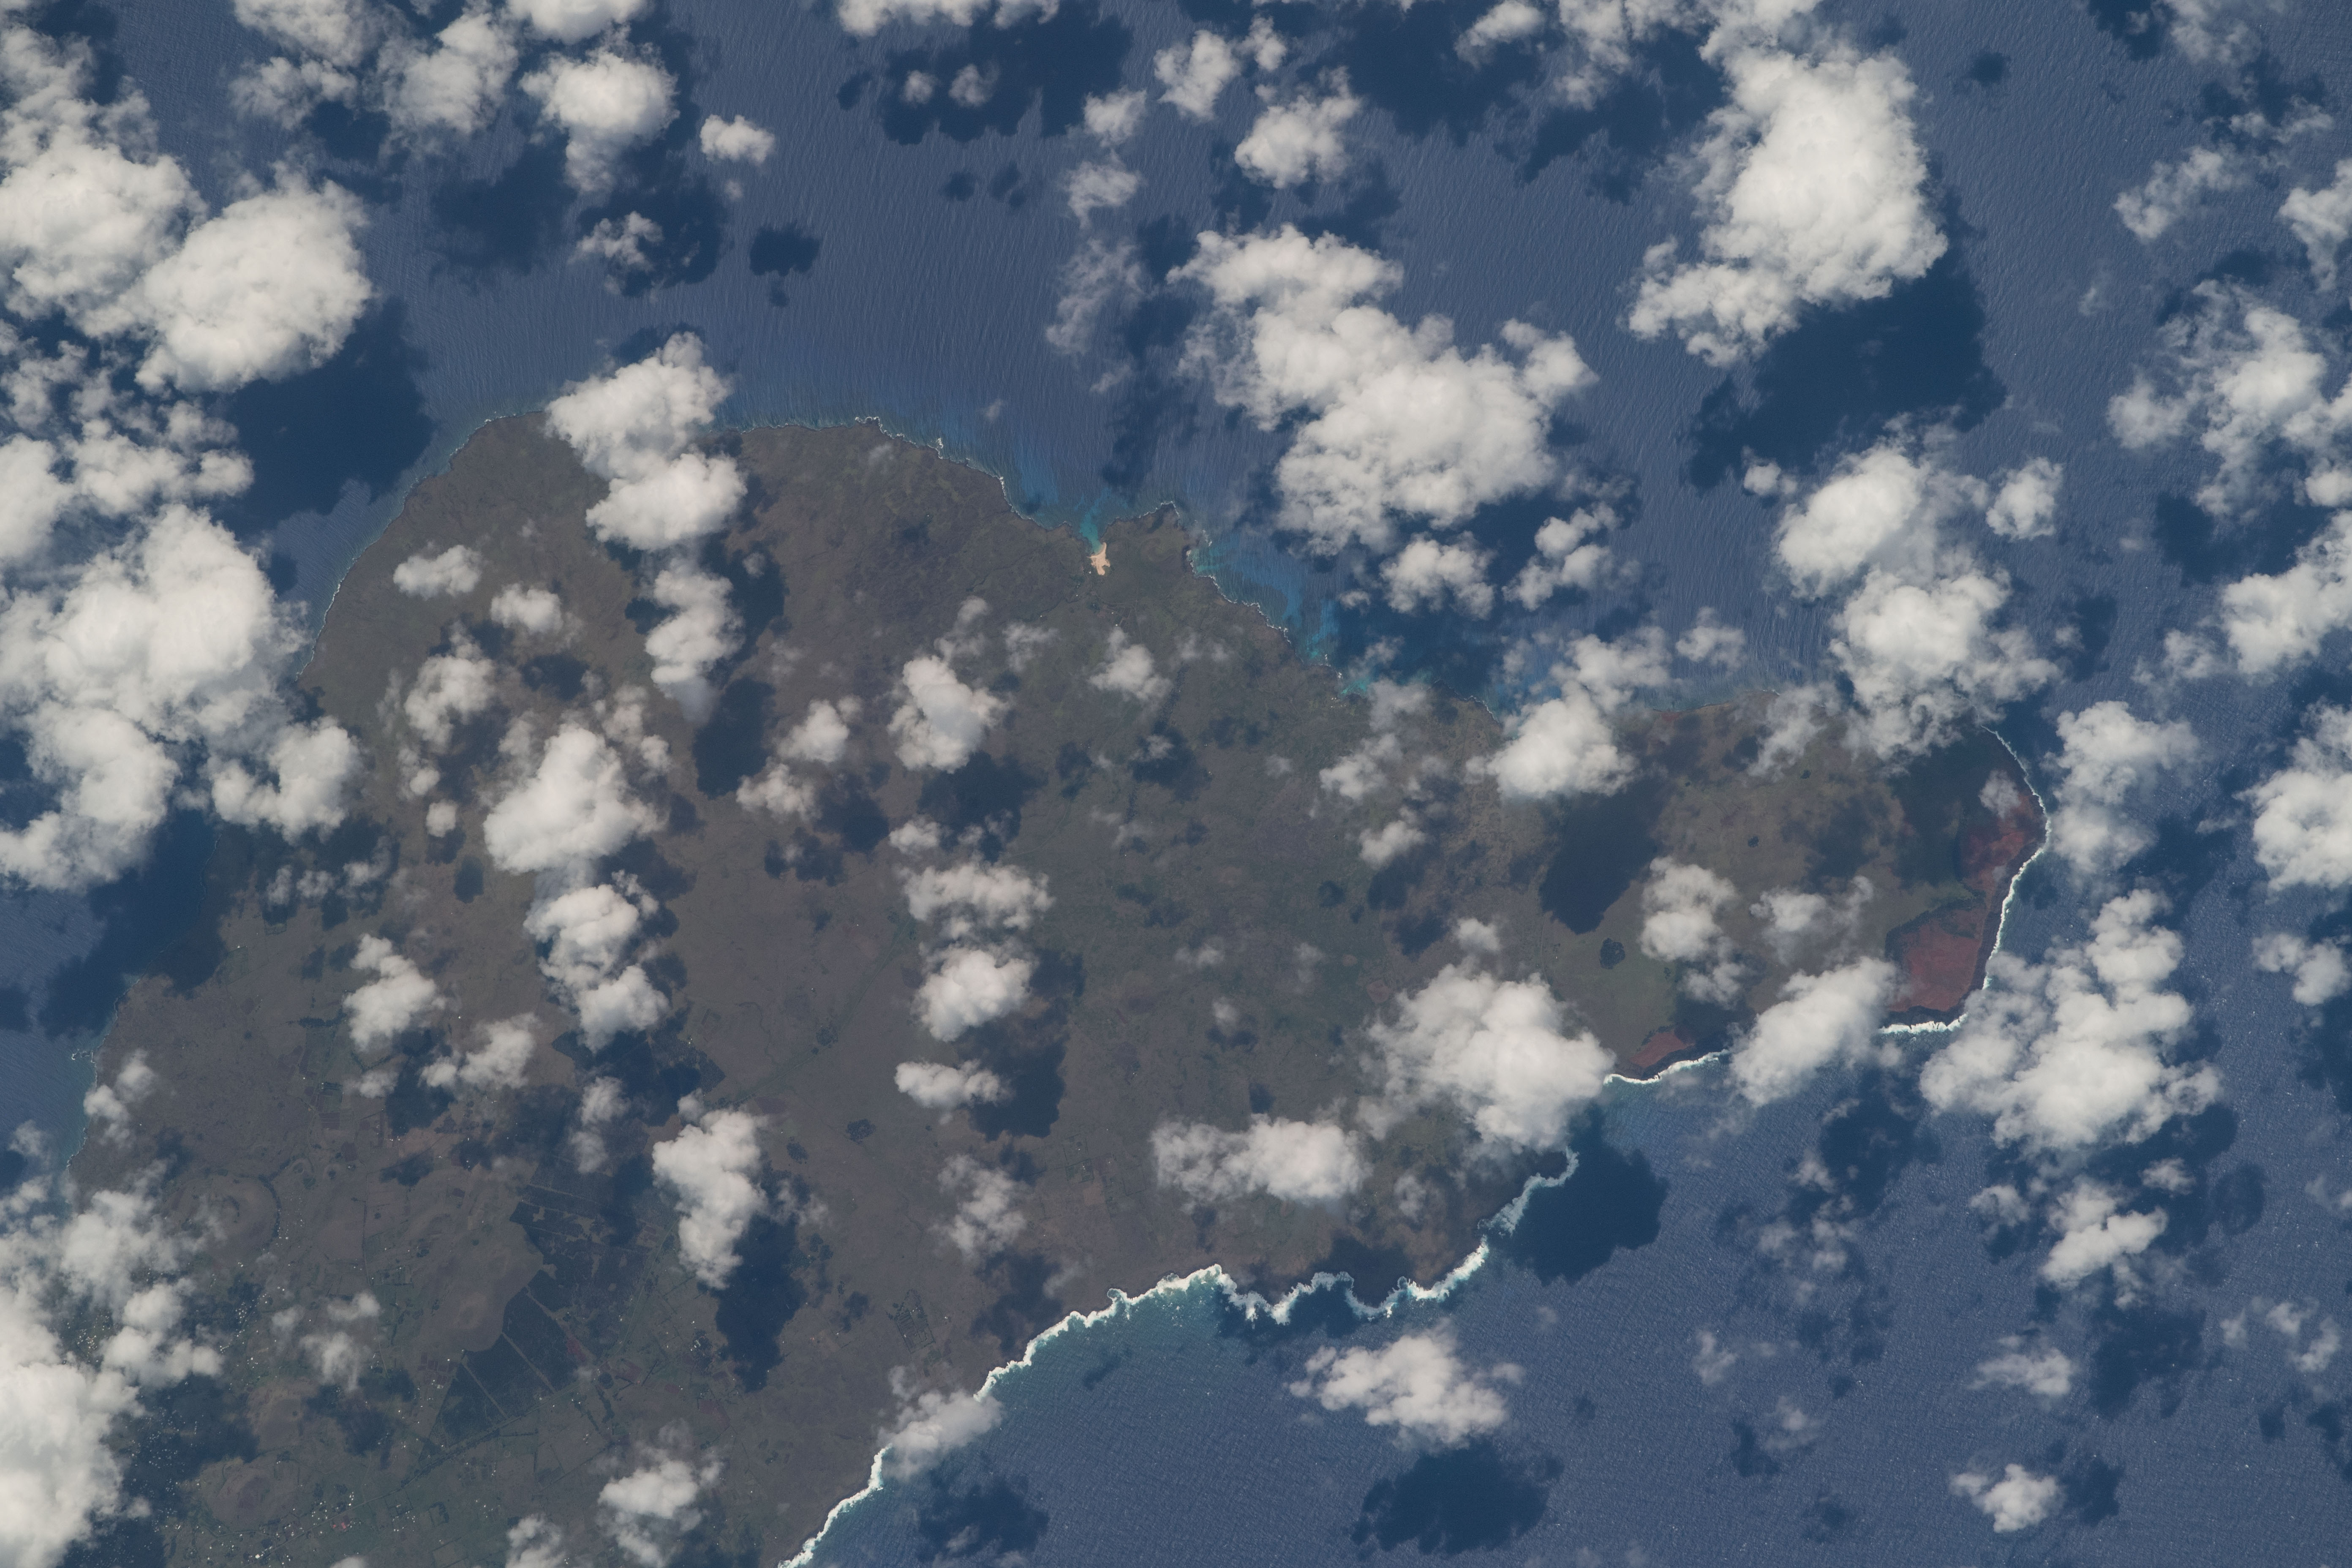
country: EASTER ISLAND
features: LA PEROUSE BAY, HANGA ROA, RAPA NUI NATIONAL PARK
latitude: -27.1
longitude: -109.3
